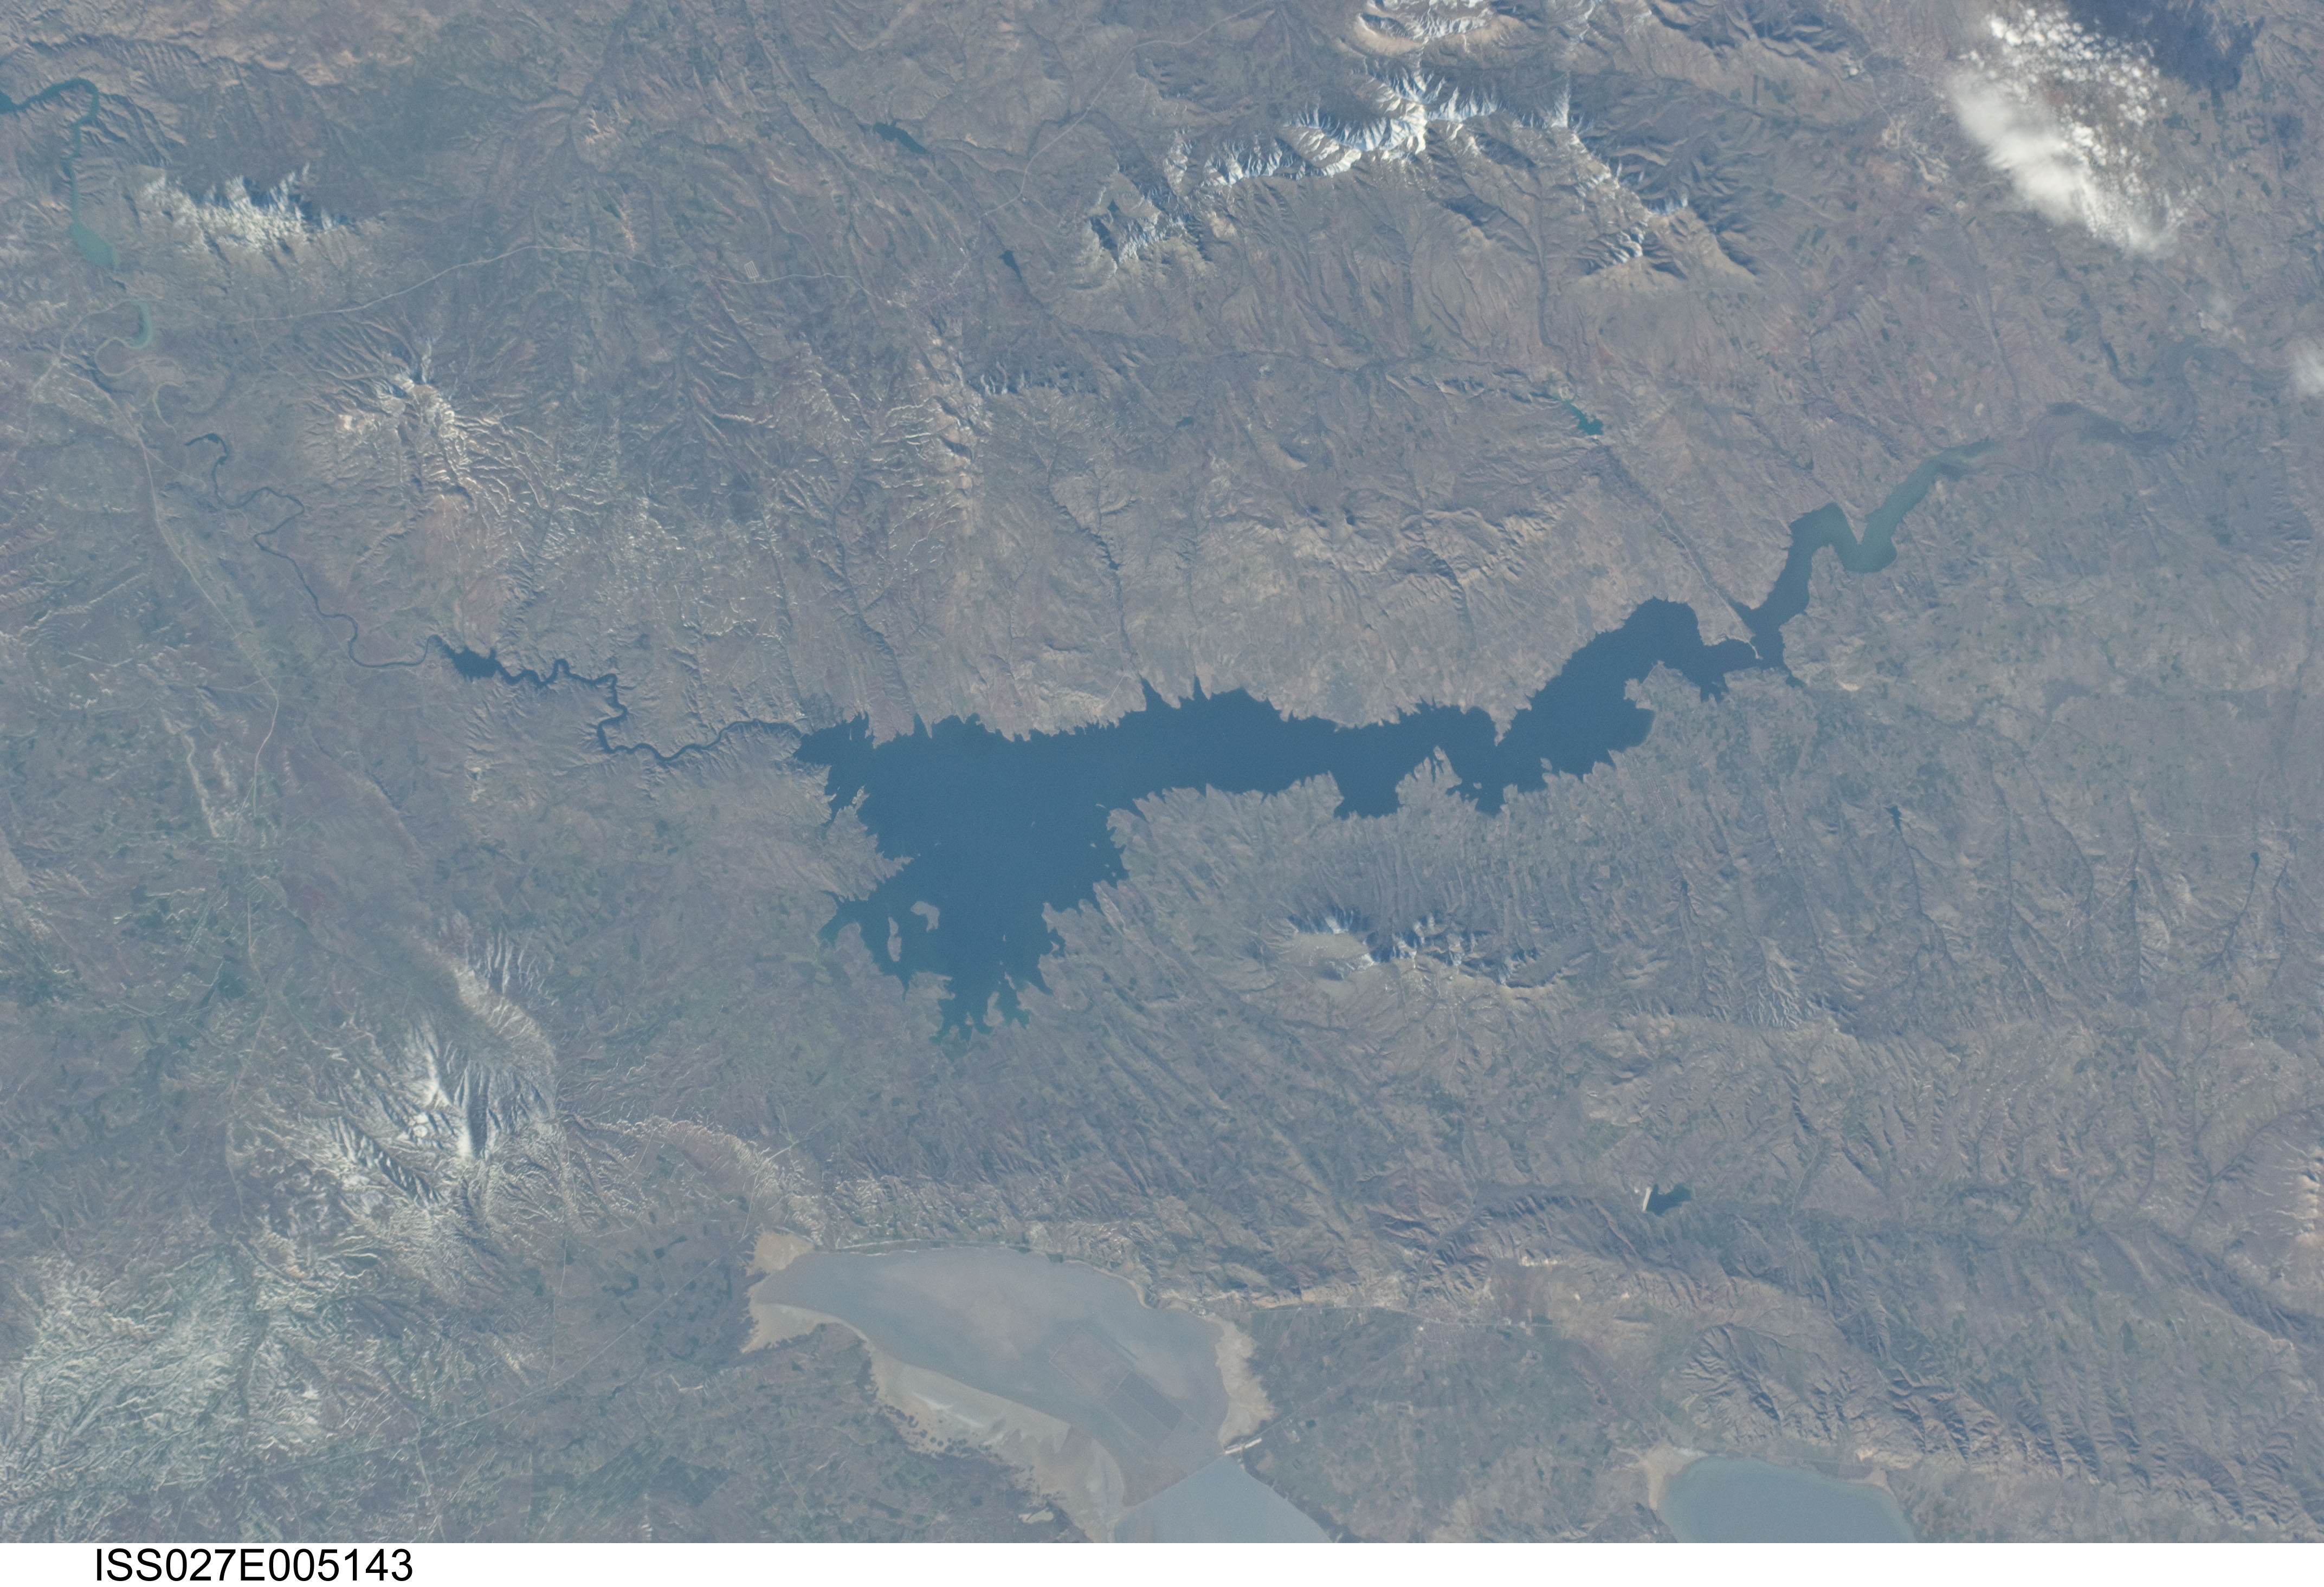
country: ASIA
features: LAKE HIRFANLI, LAKE TUZ, MTS., SNOW
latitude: 39.0
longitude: 33.5
